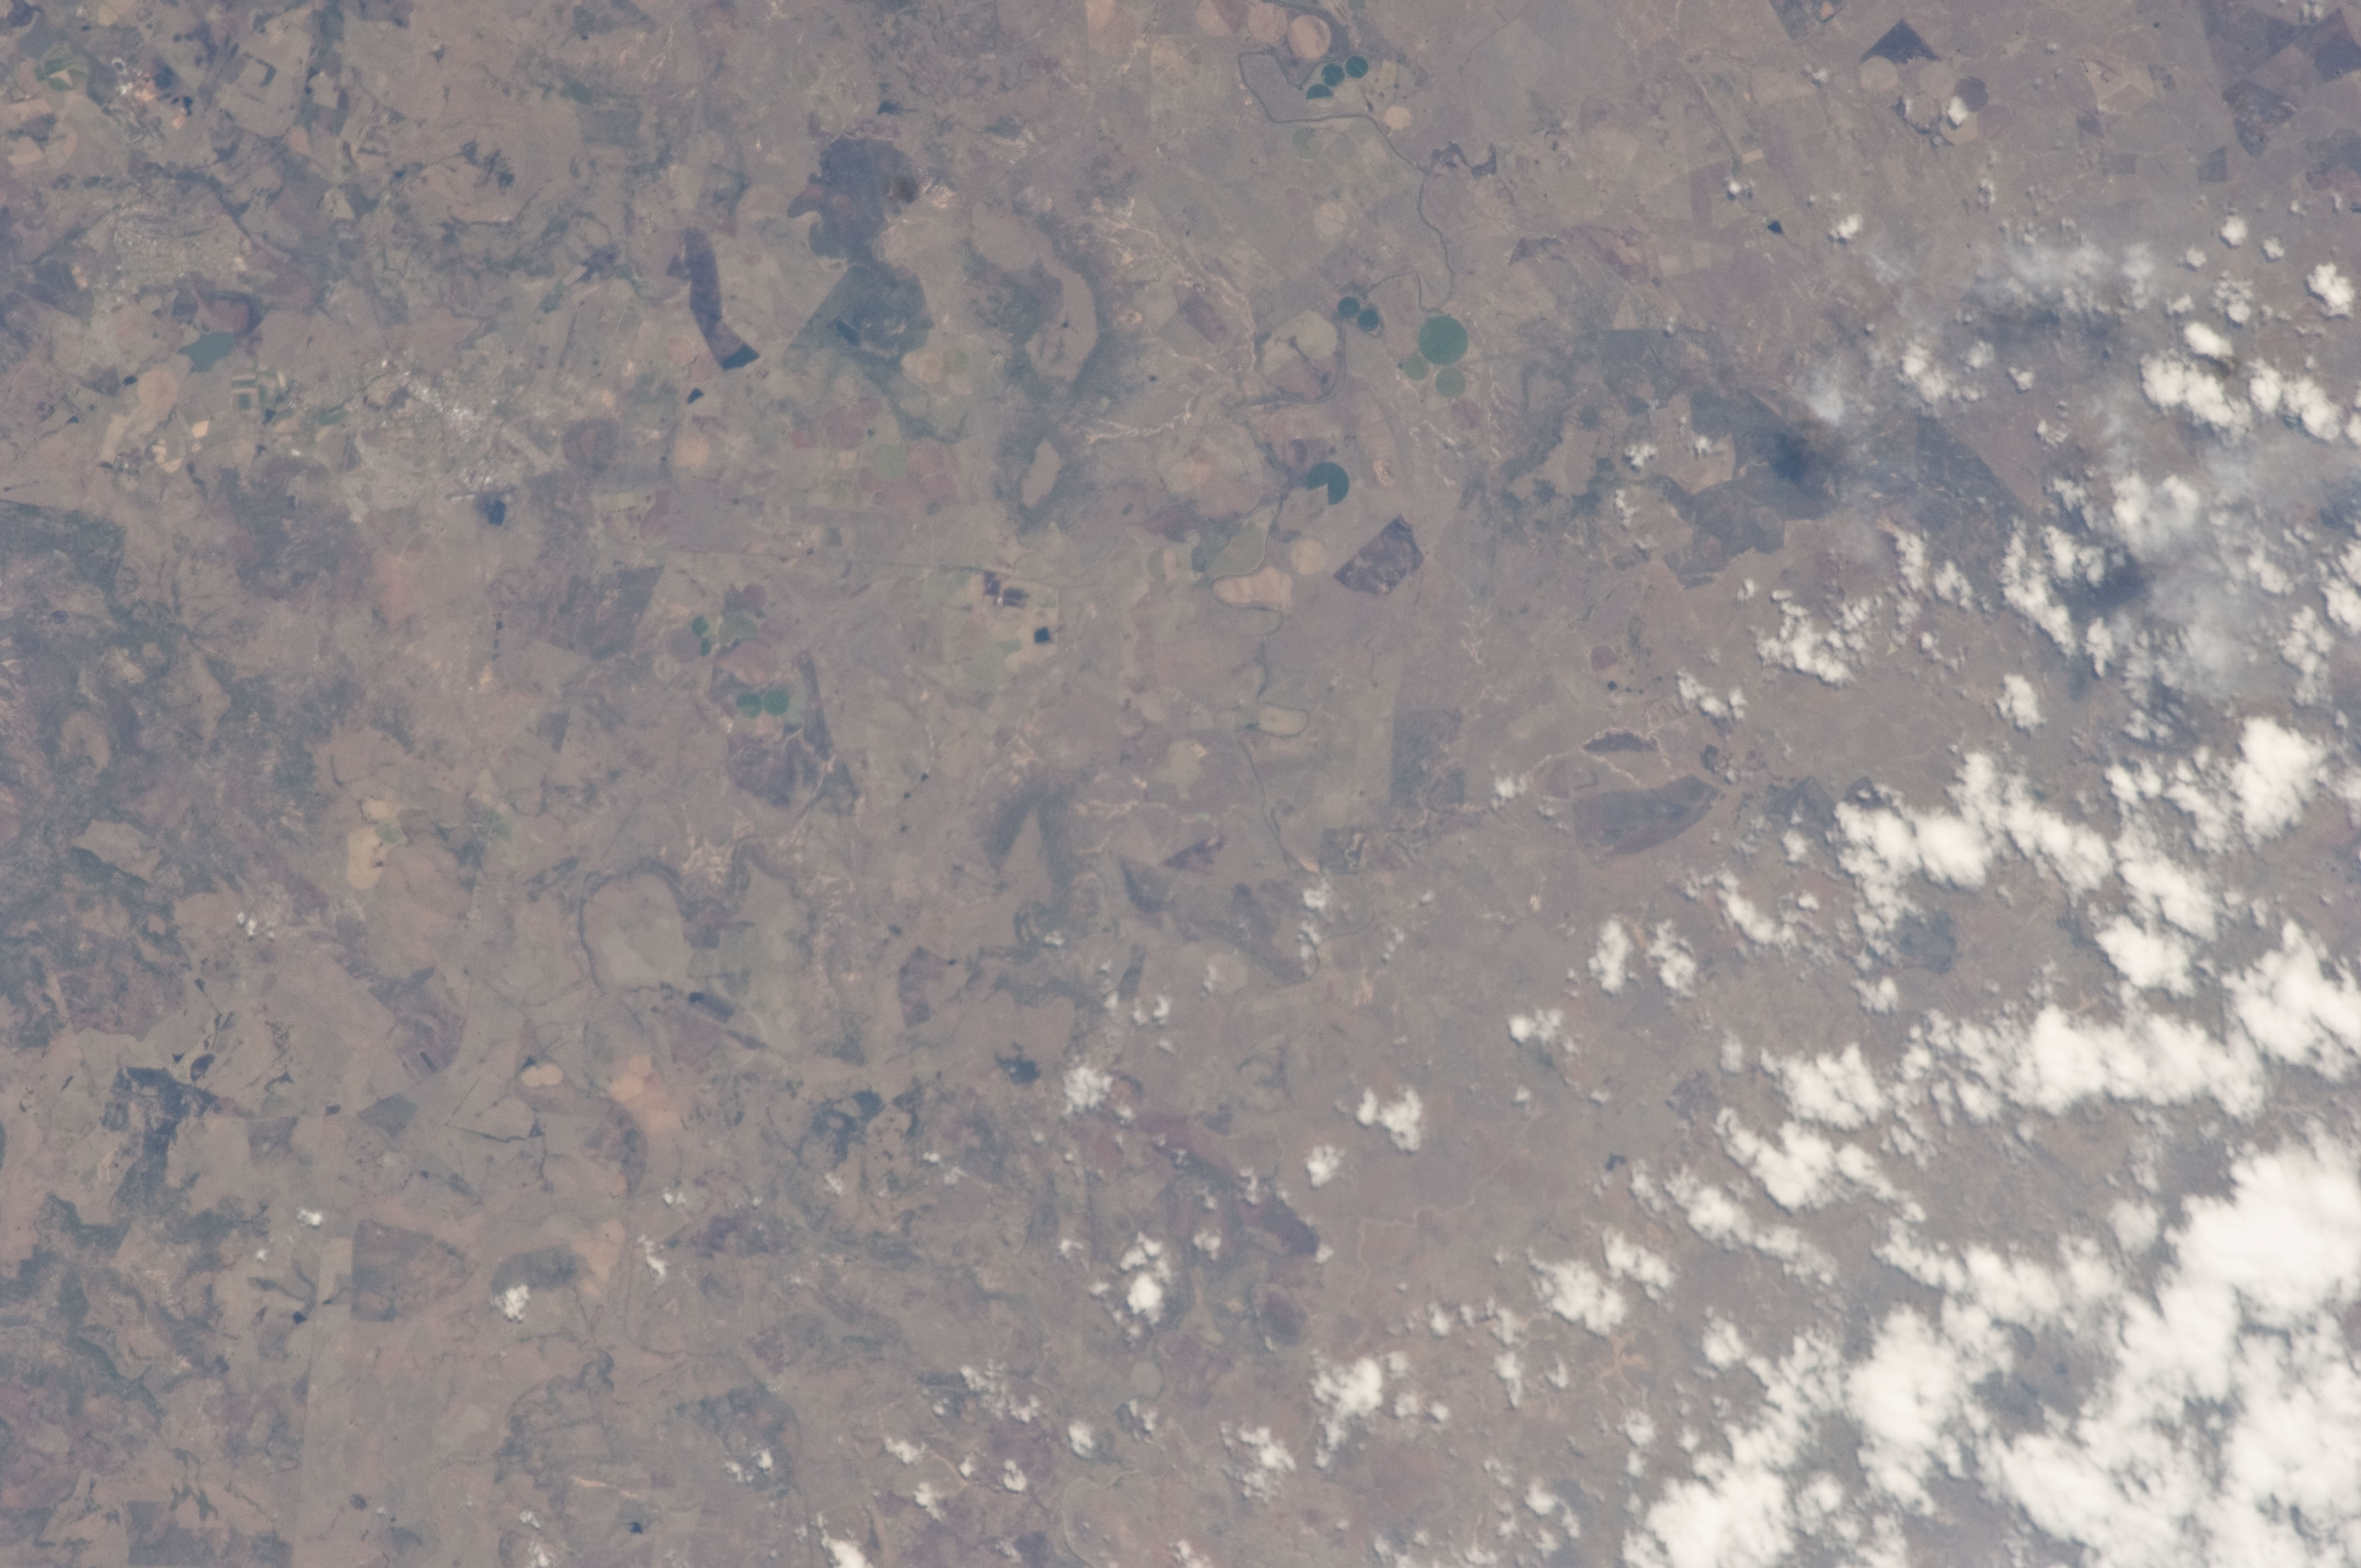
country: REPUBLIC SOUTH AFRICA
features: CENTER PIVOTS, BURN SCARS
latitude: -28.1
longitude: 30.4
